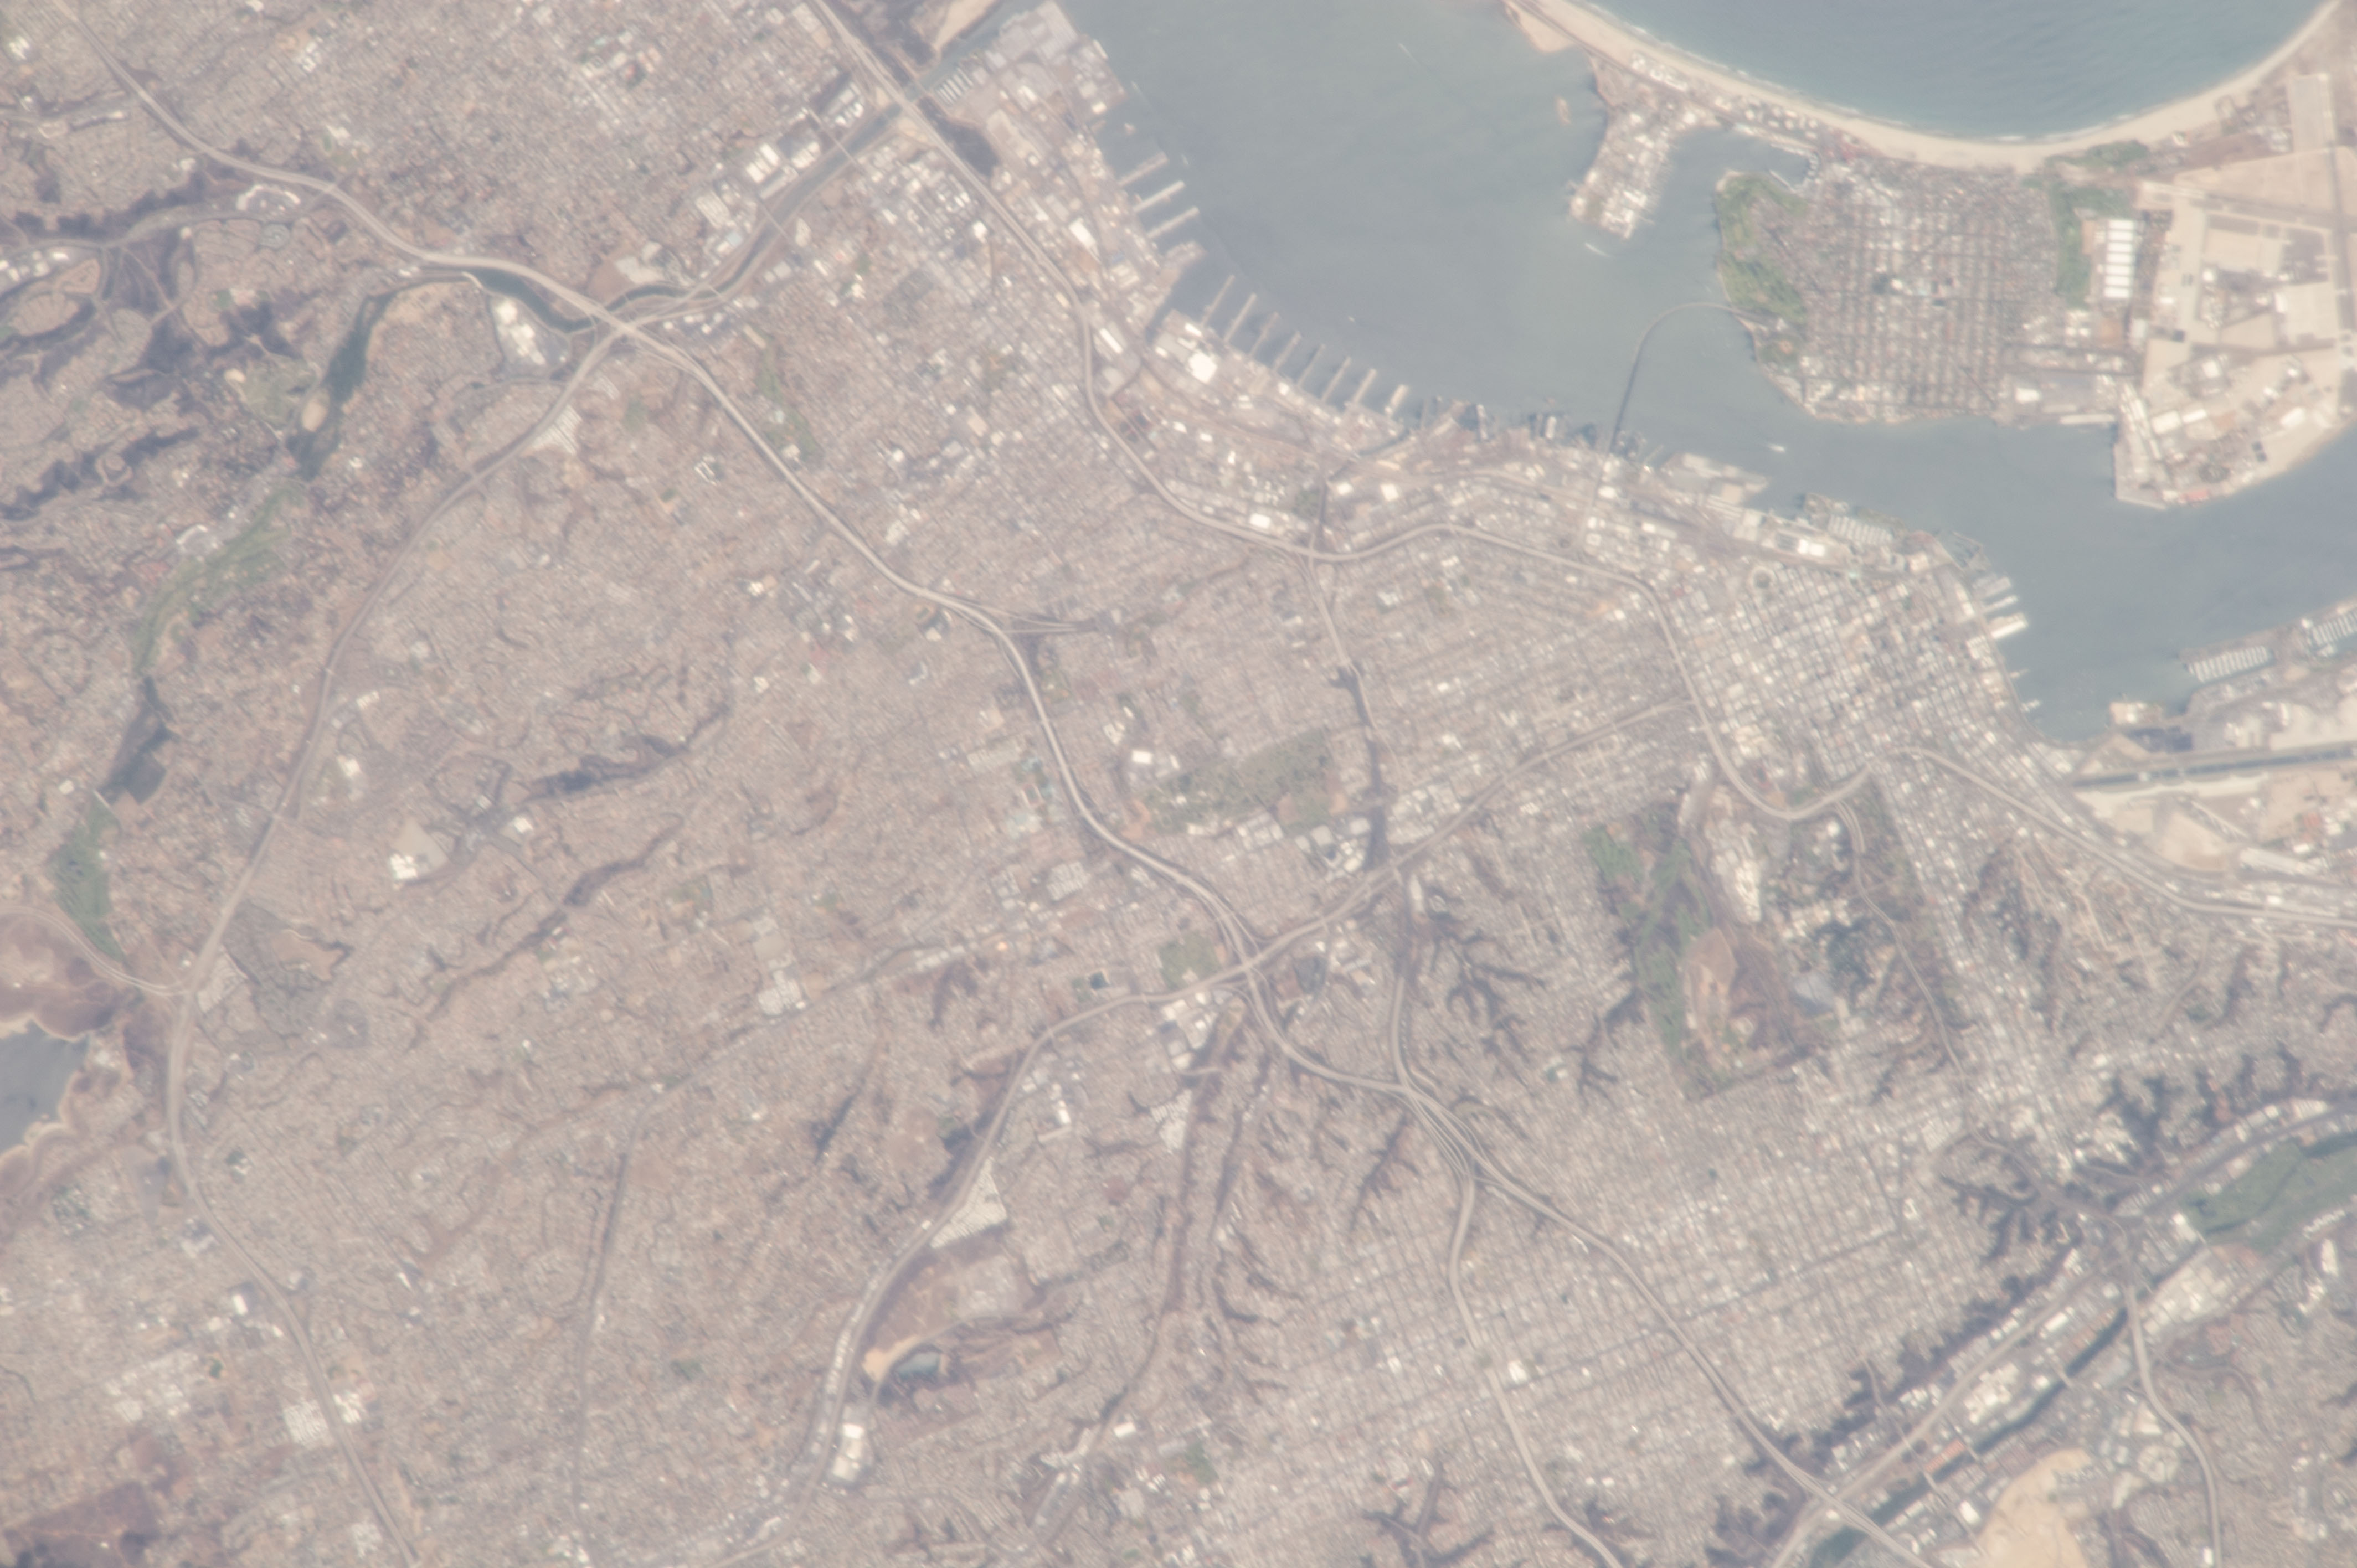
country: USA-CALIFORNIA
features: CHULA VISTA, TIJUANA, SAN DIEGO BAY
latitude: 32.7
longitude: -117.1
